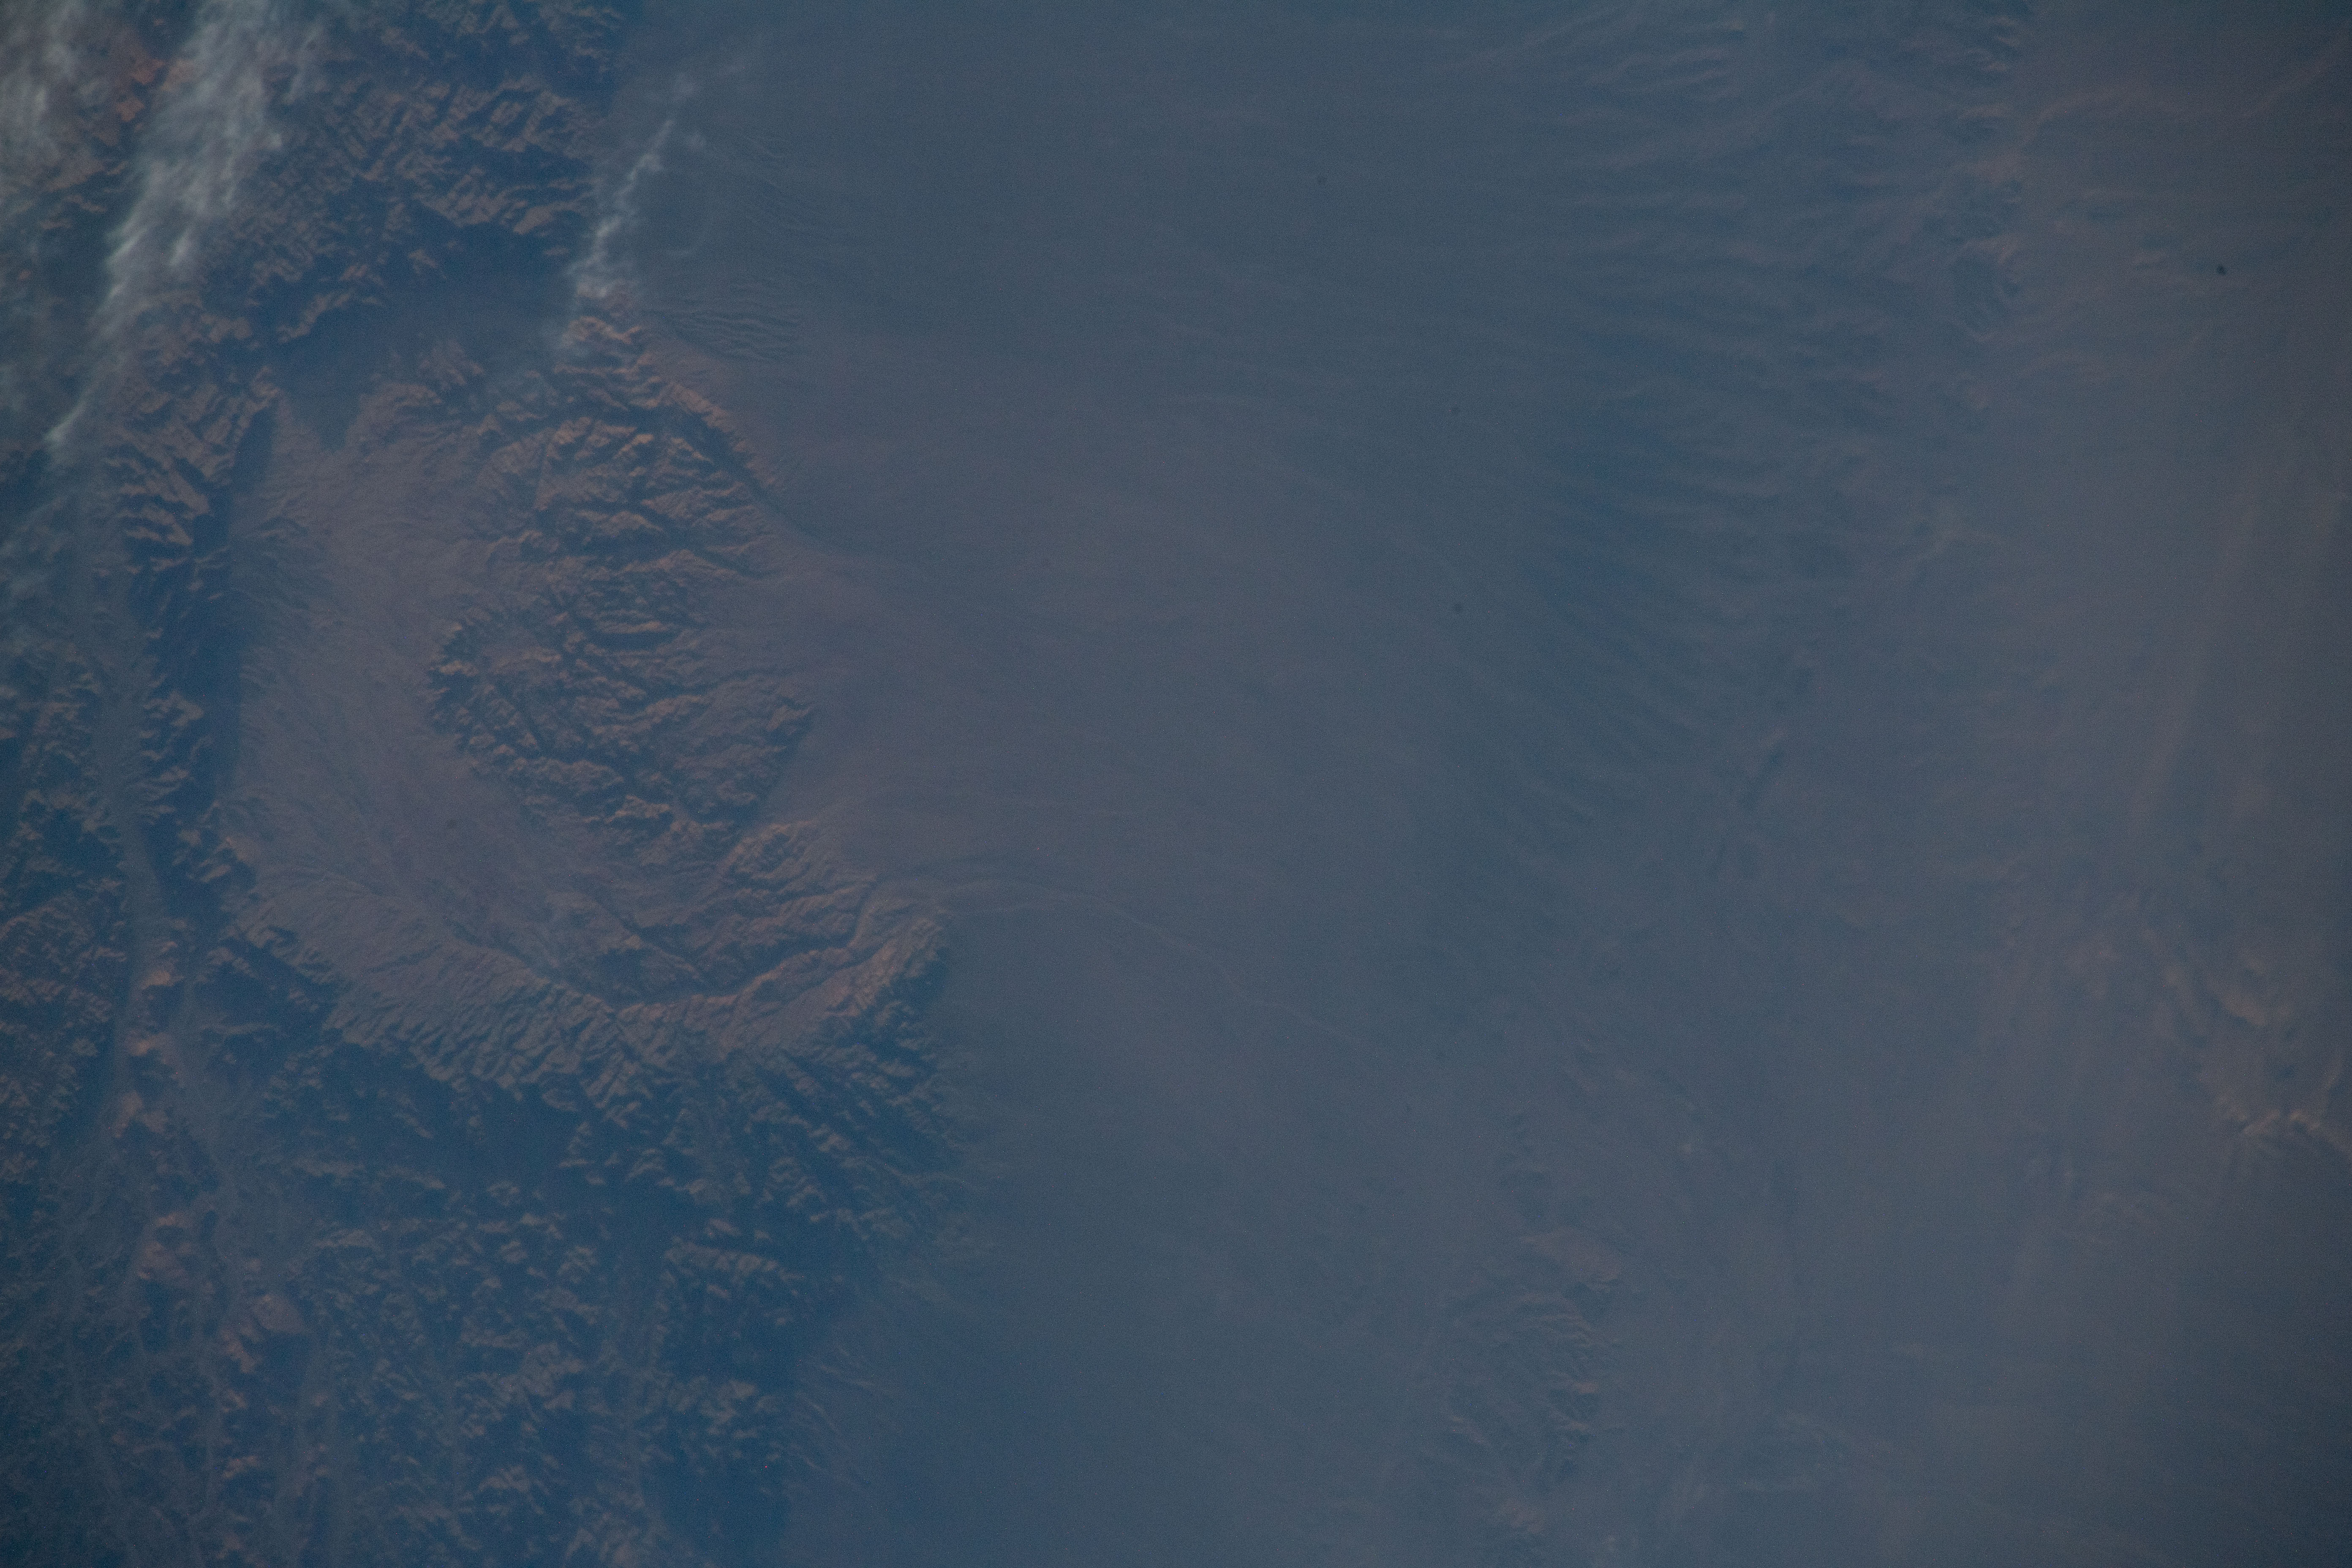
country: MONGOLIA
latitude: 43.4
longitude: 100.7
